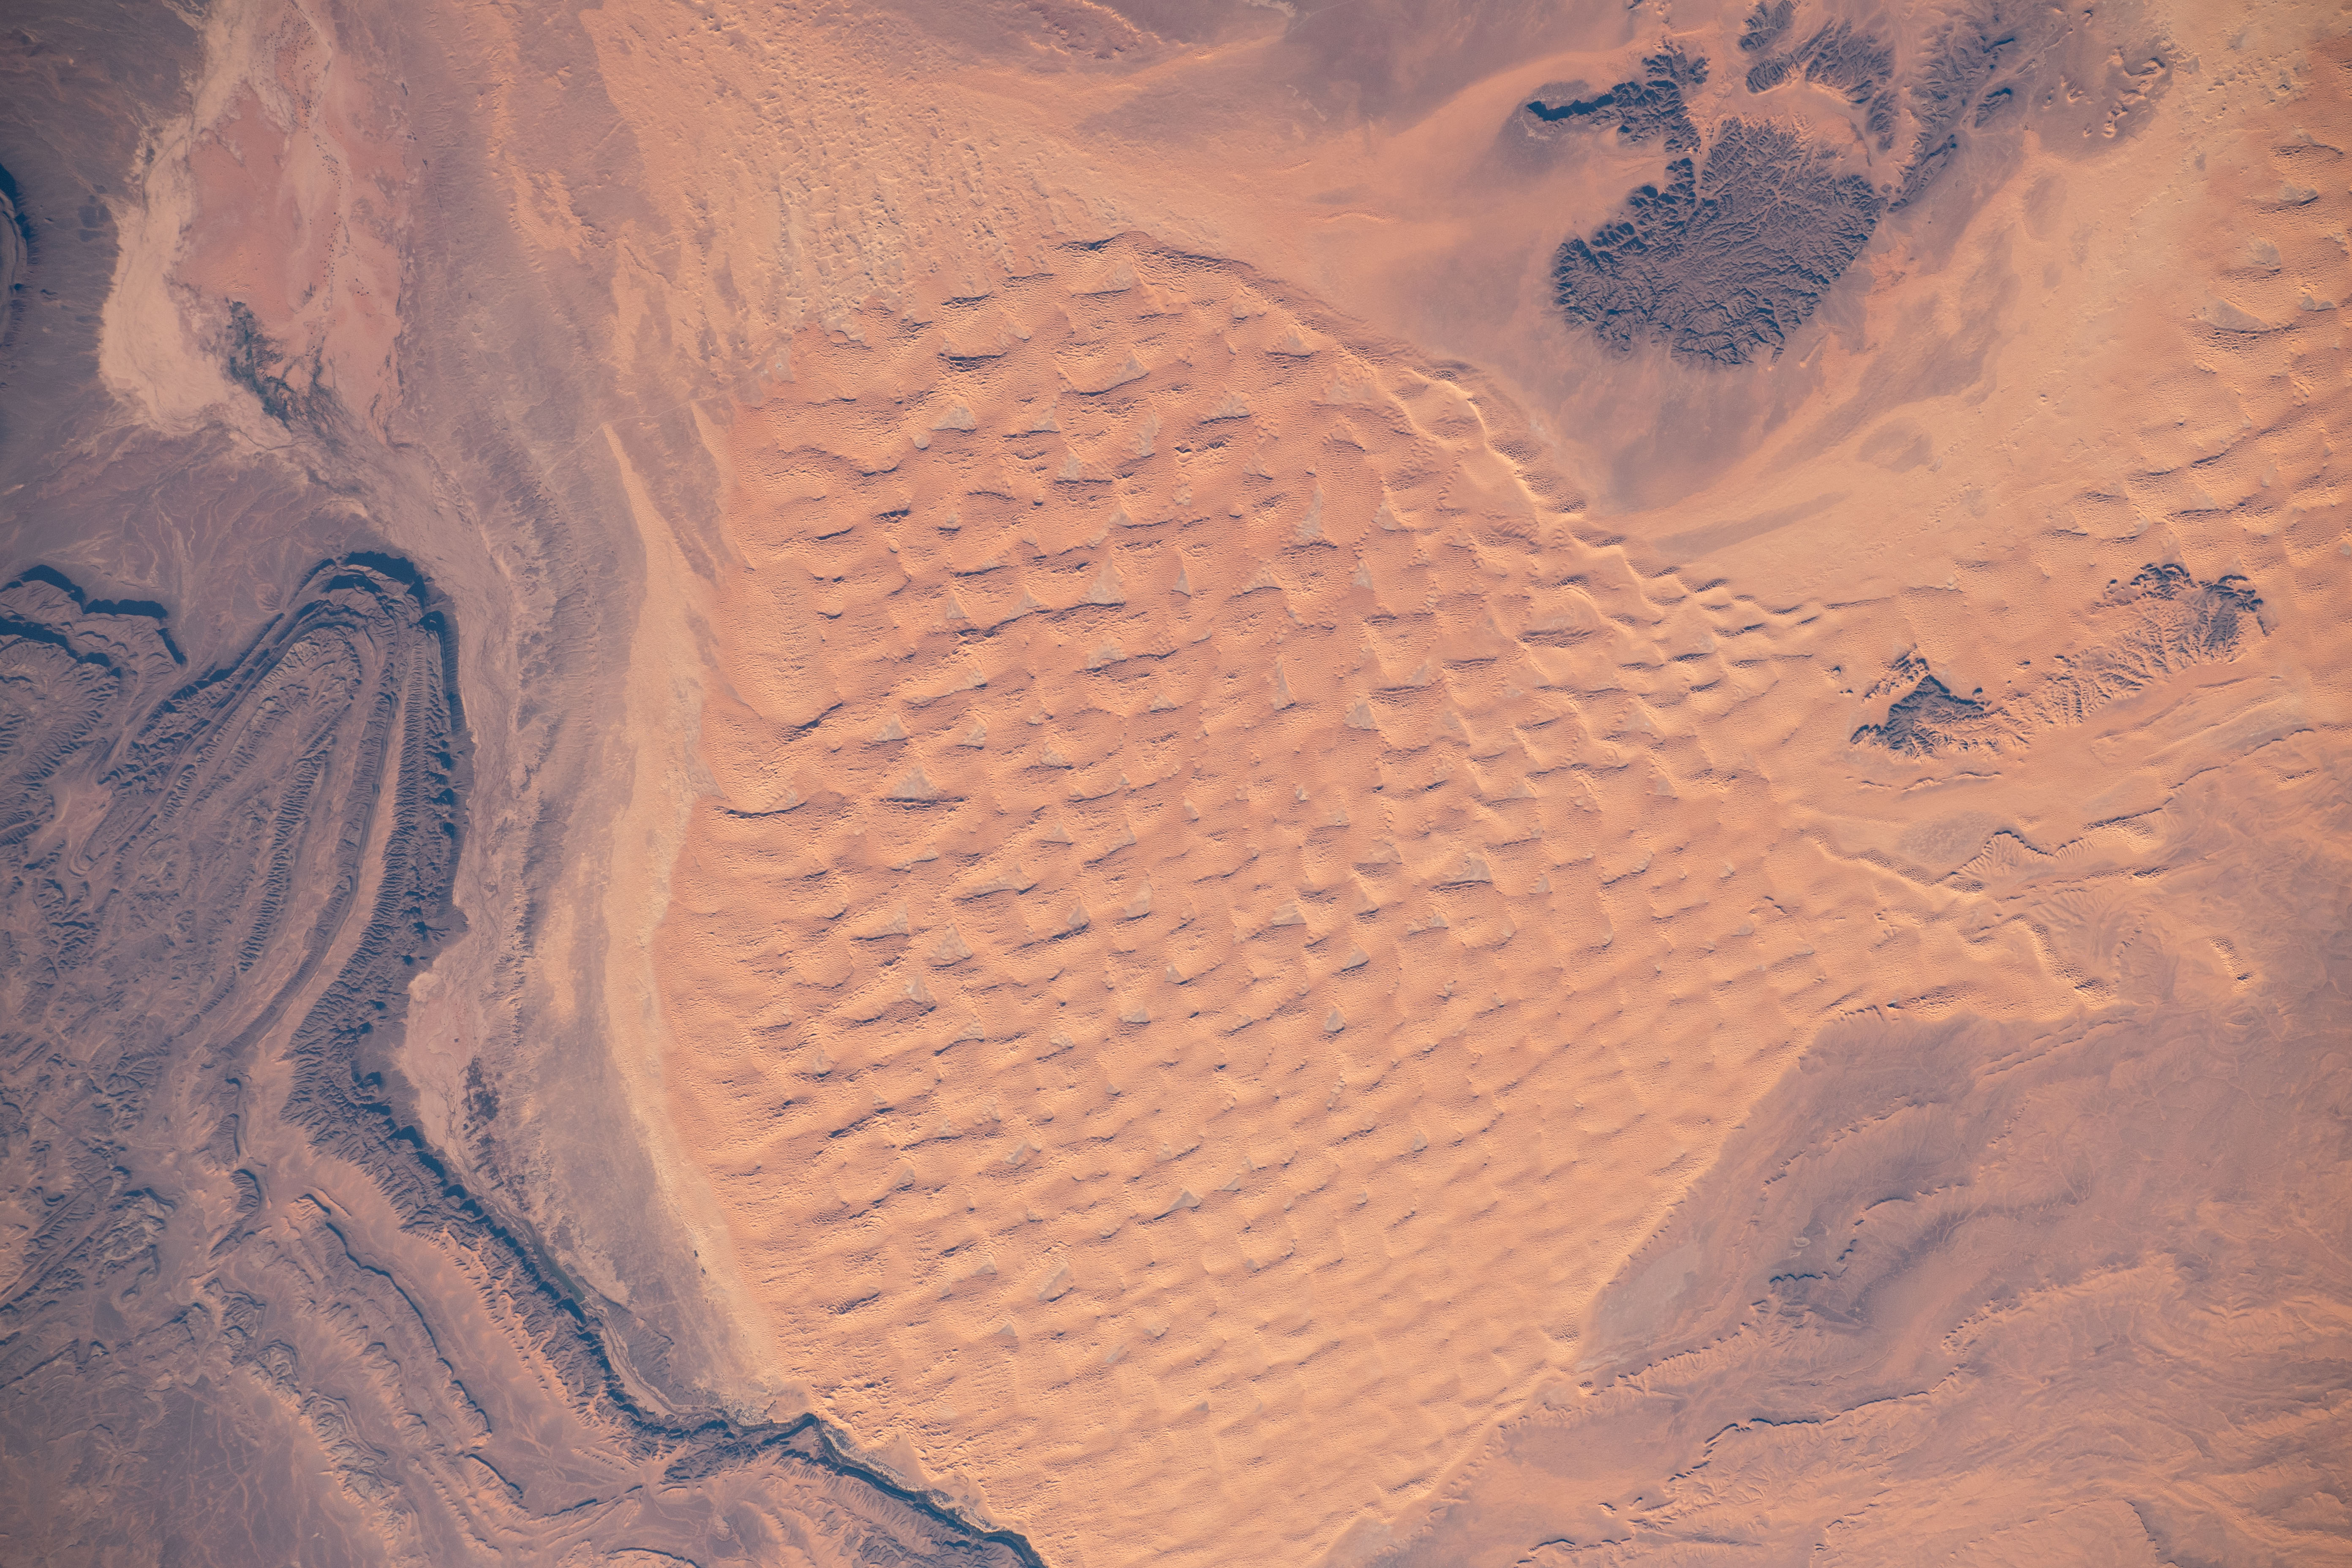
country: ALGERIA
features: BECHAR
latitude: 31.1
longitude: -1.8
